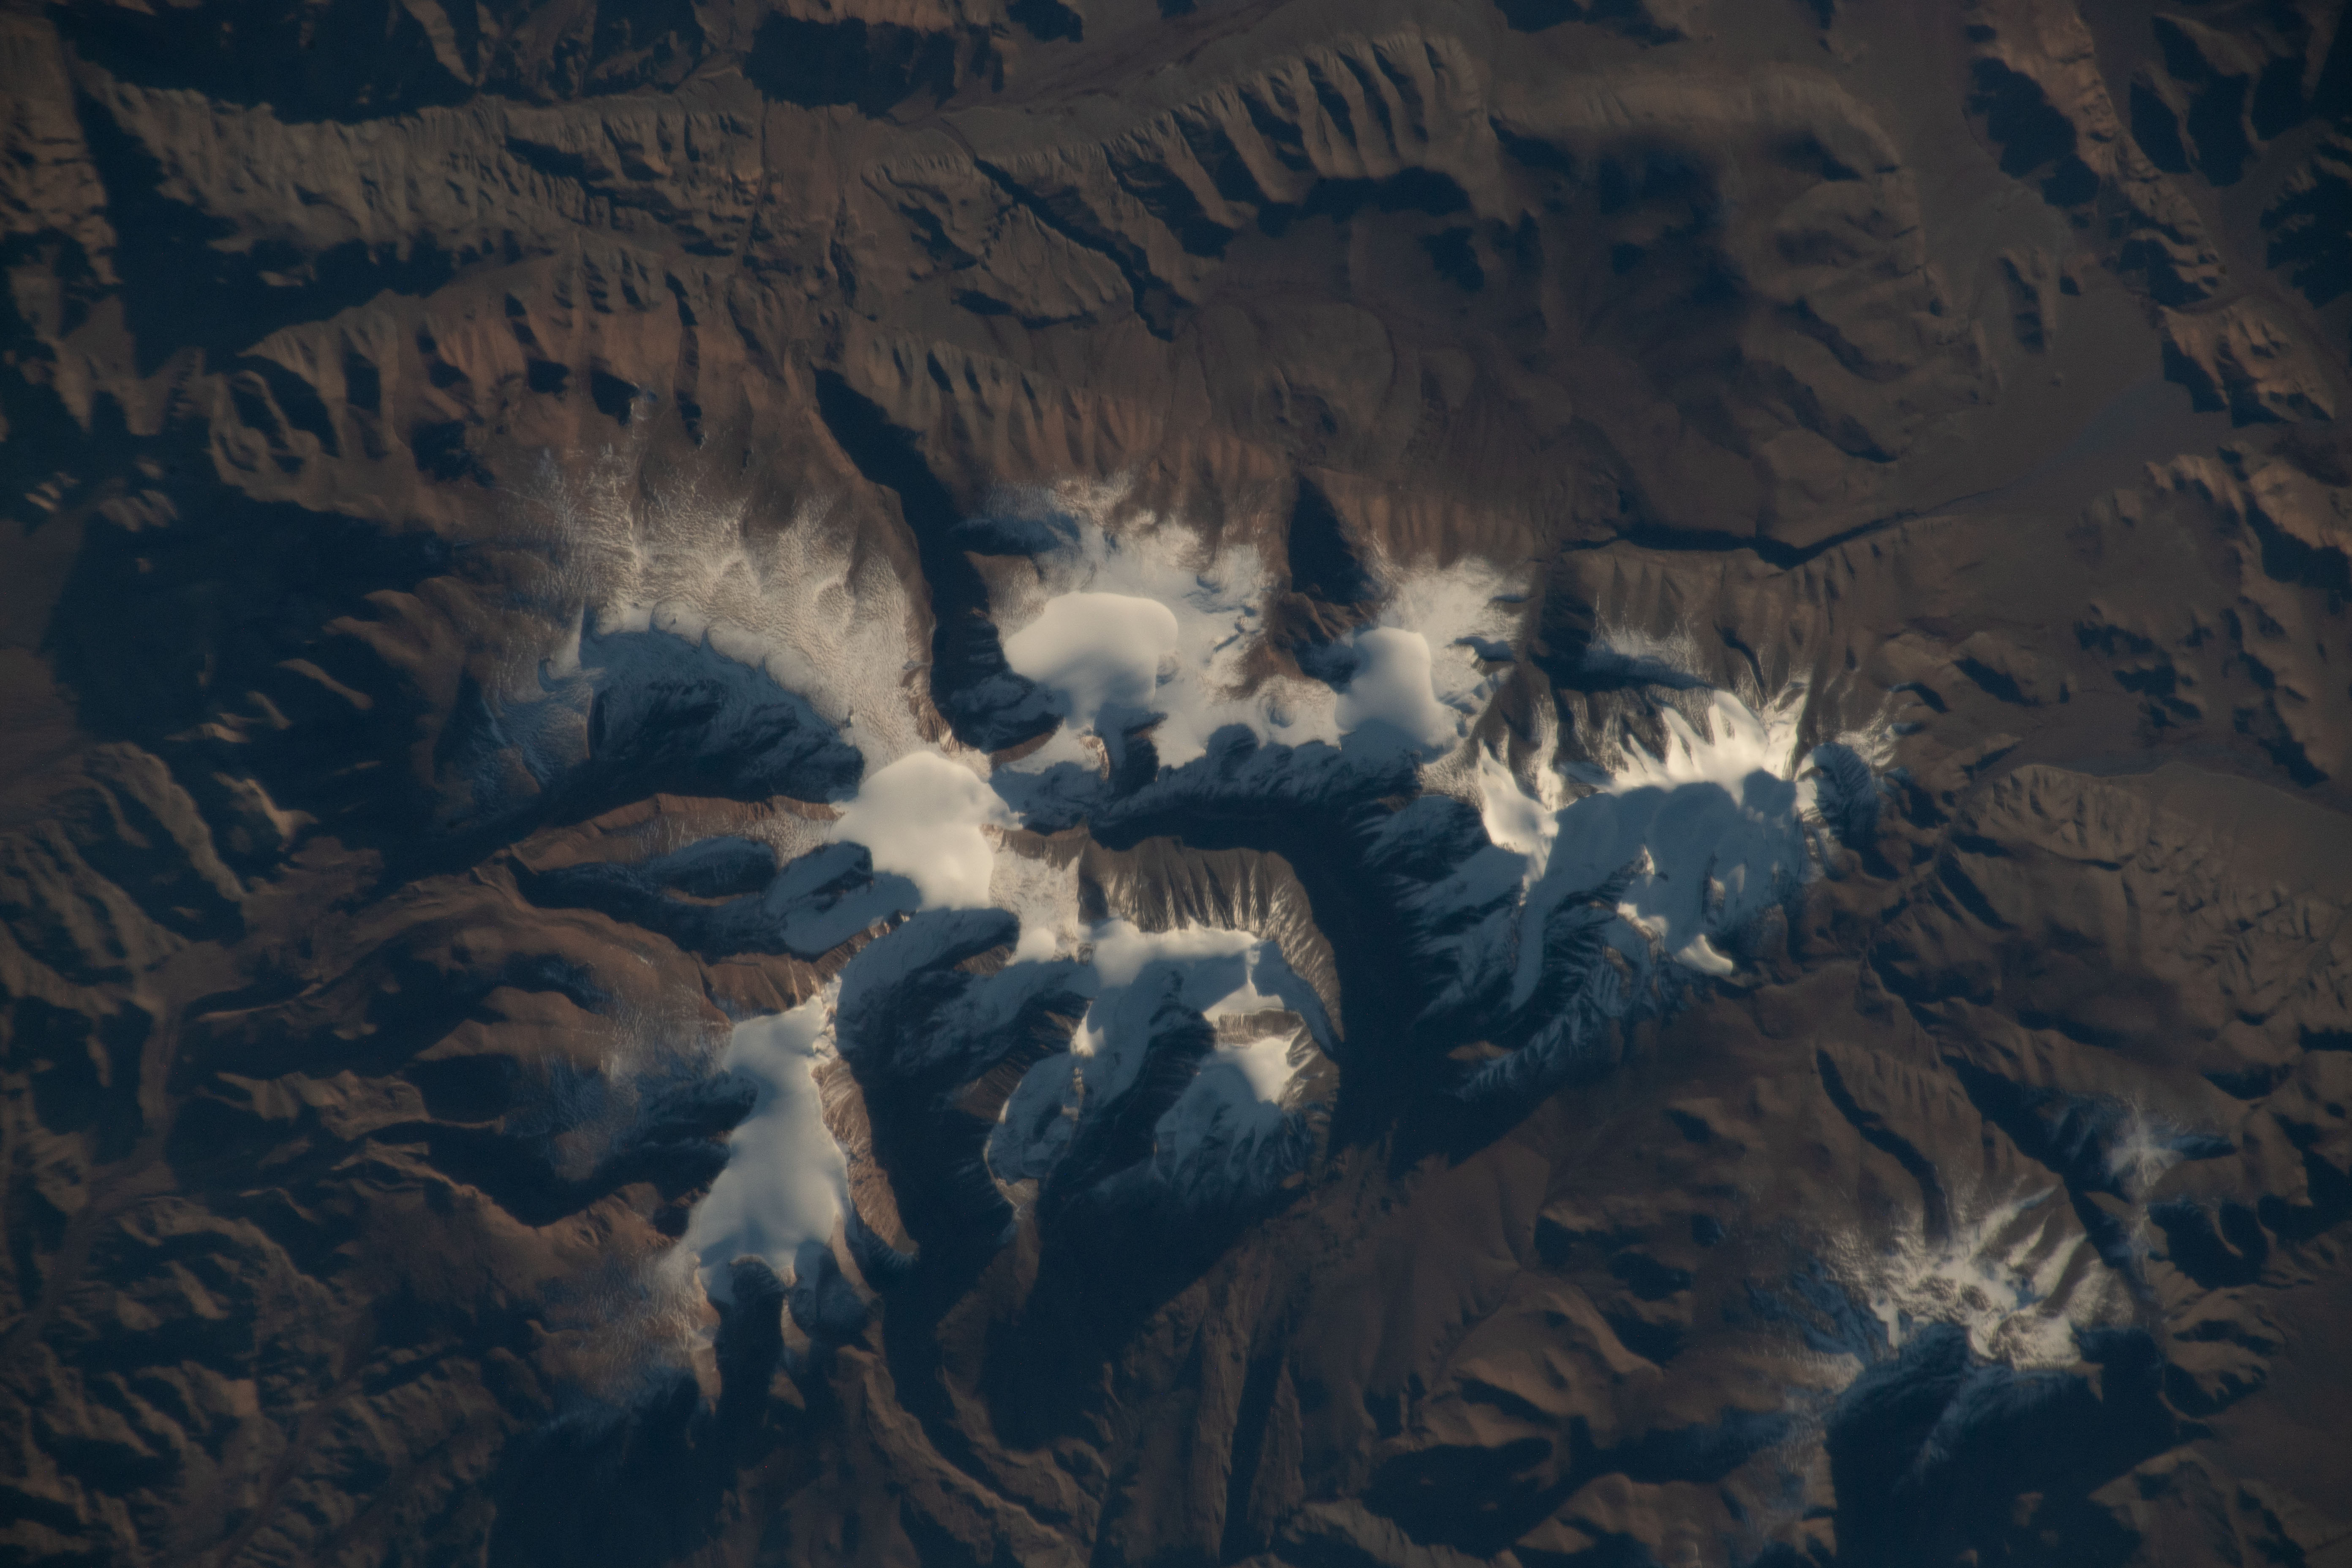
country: MONGOLIA
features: TSAST UUL,MONGOLIA,TSAMBAGARAV,TSAMBAGARAV UUL NATIONAL PARK KHOVD PROVINCE AND BAYAN-OLGII PROVINCE
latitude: 48.6
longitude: 90.8
